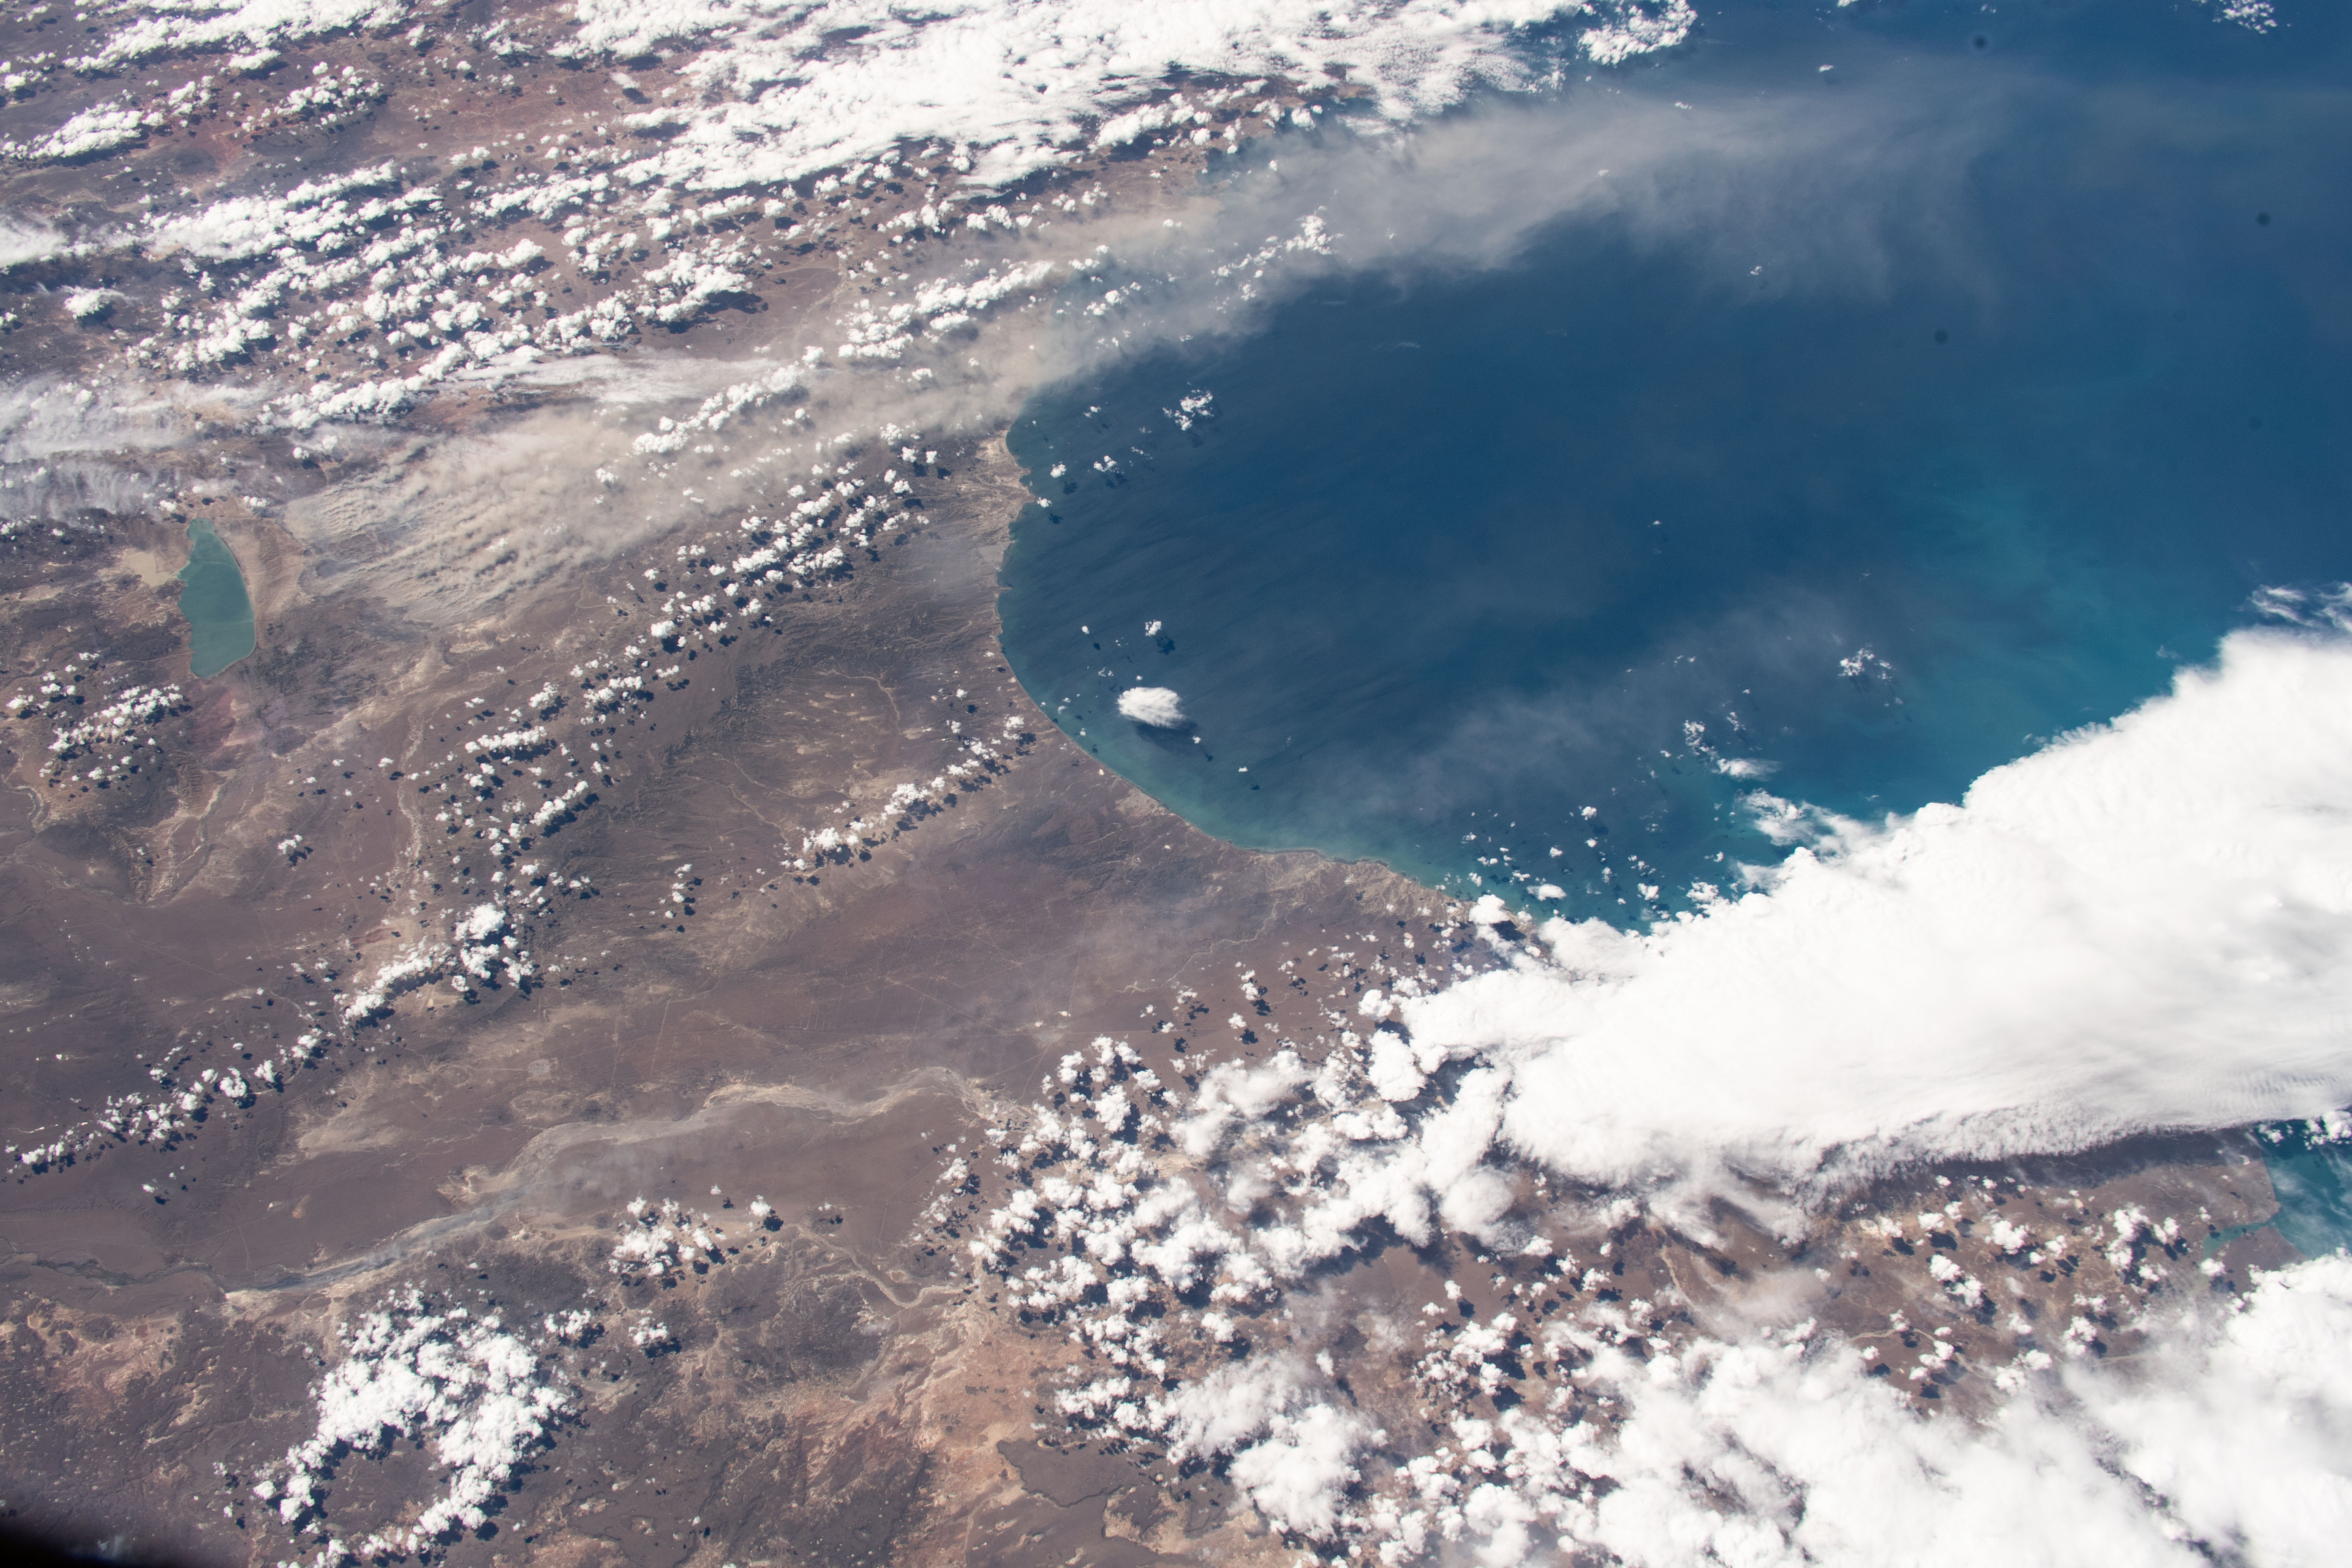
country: ARGENTINA
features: GOLFO SAN JORGE, LAGO MUSTERS
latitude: -47.0
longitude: -67.5
